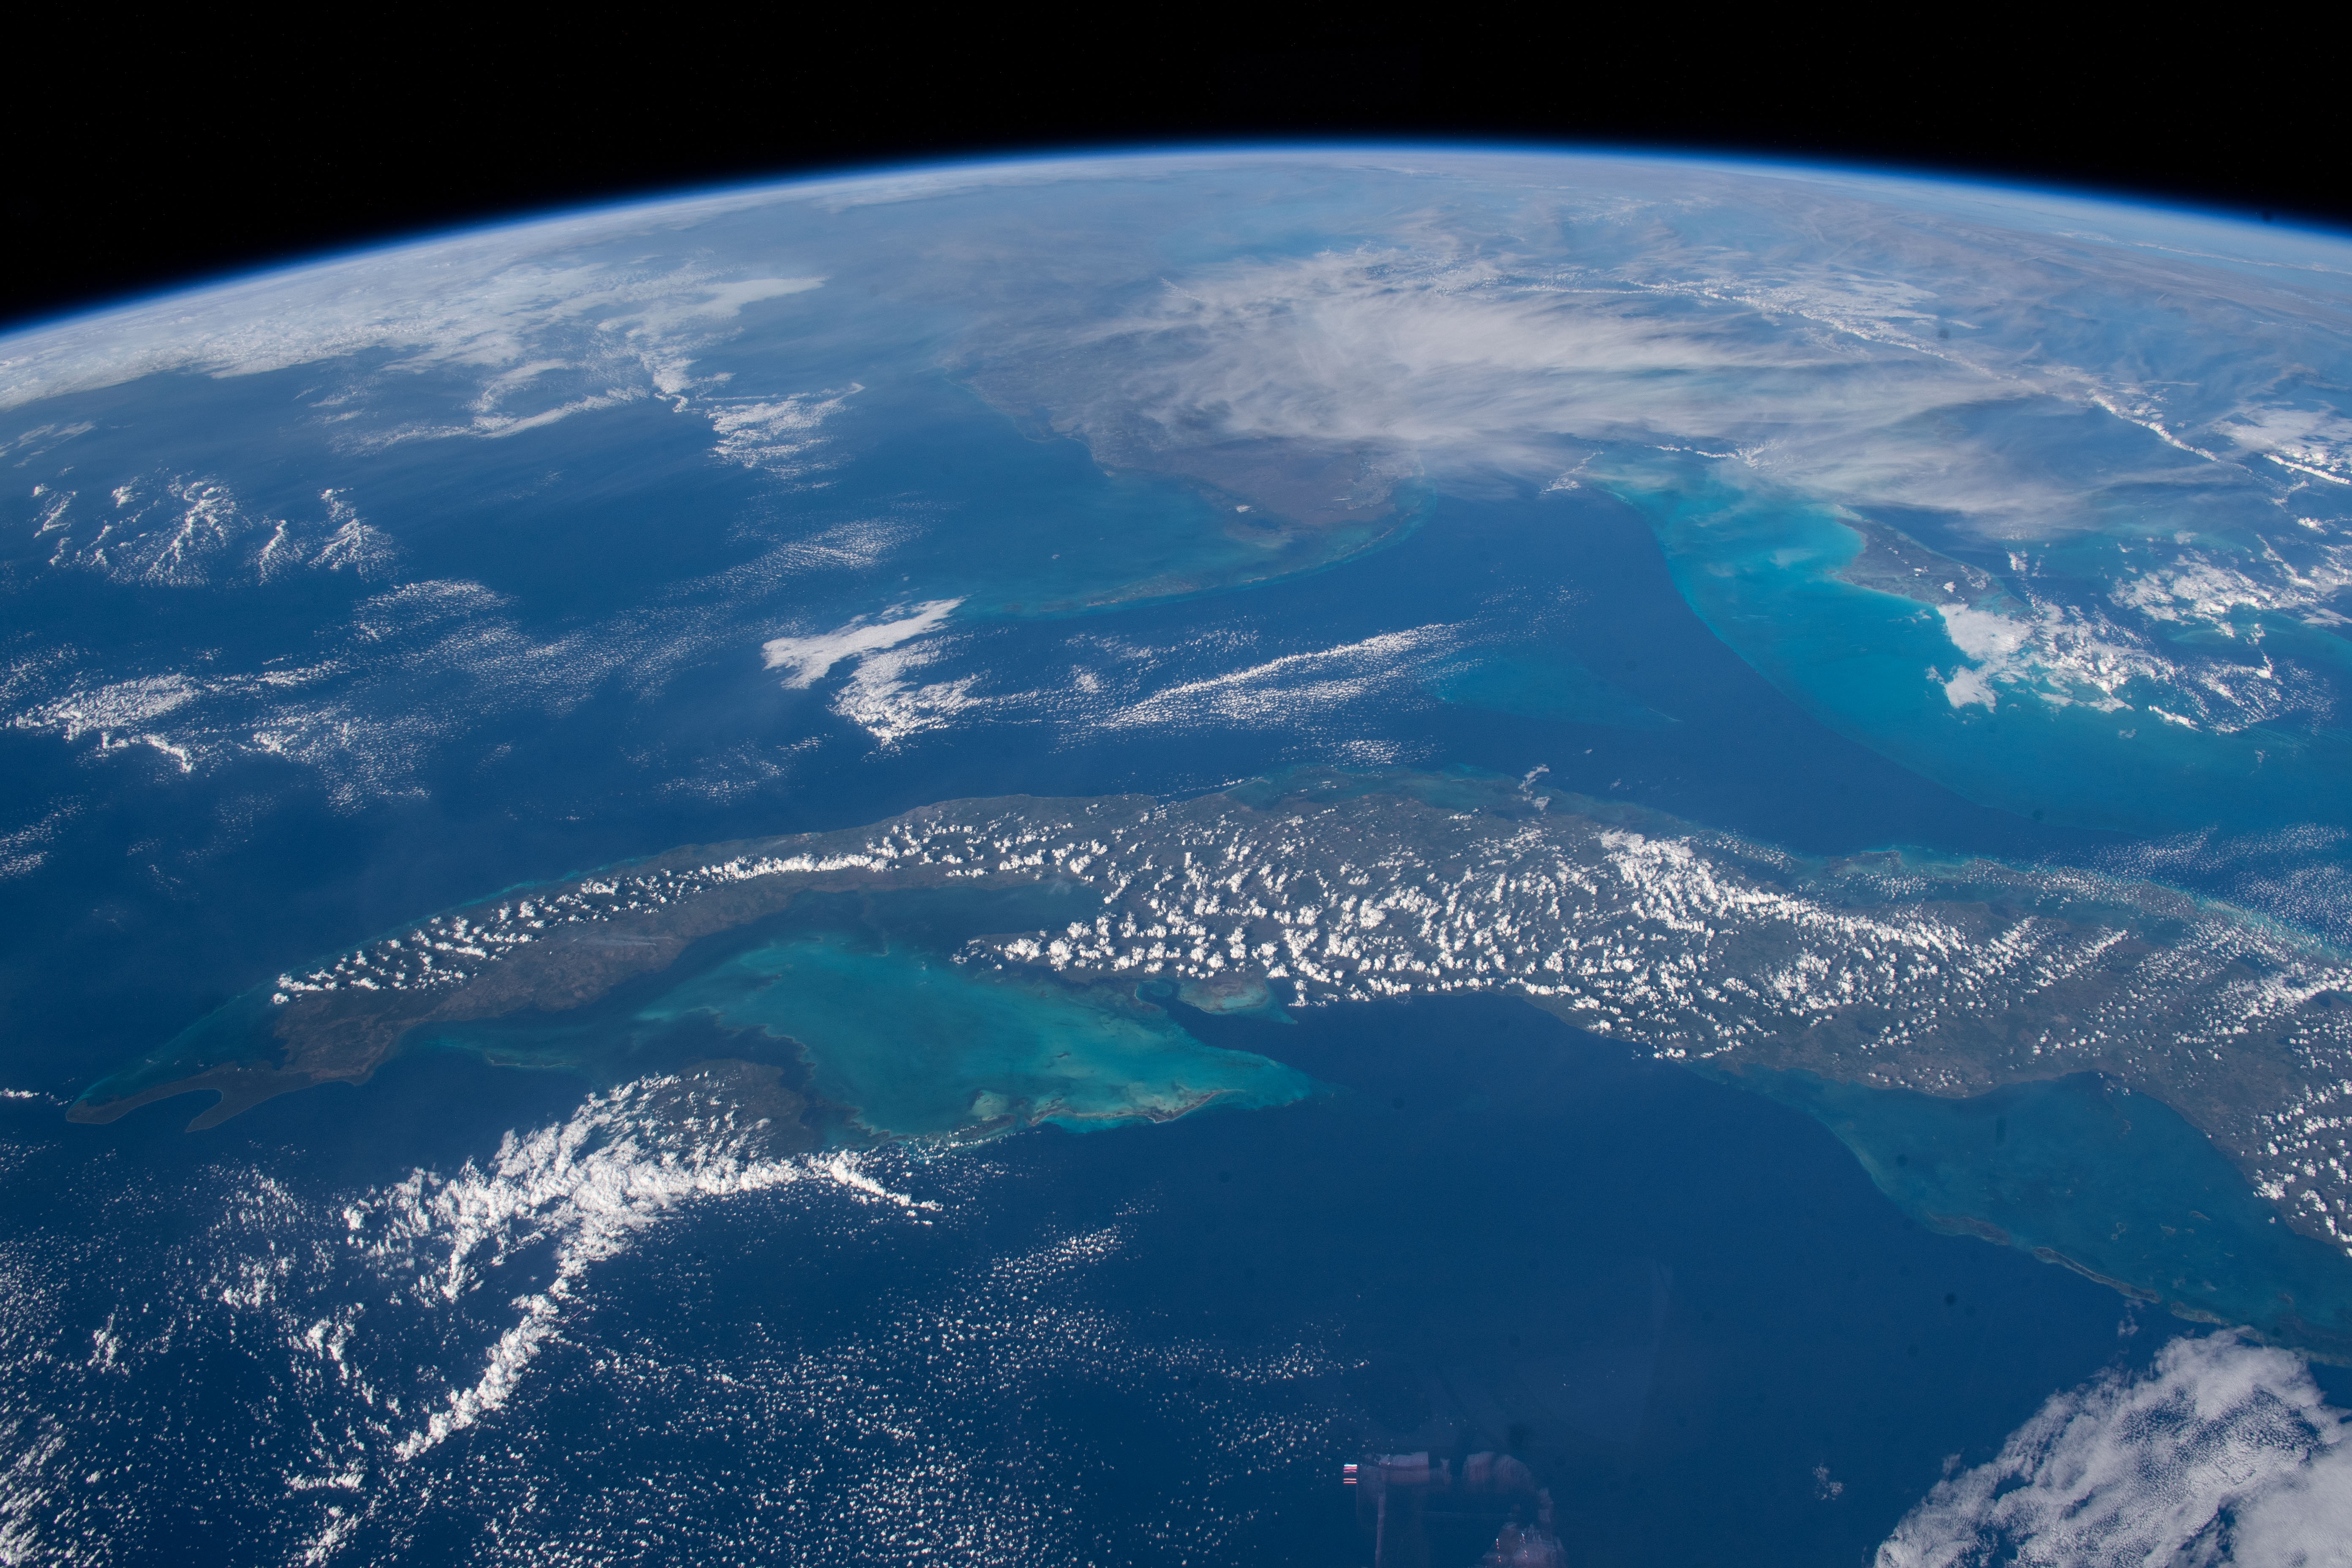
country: CUBA
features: CUBA
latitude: 23.5
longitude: -81.0
